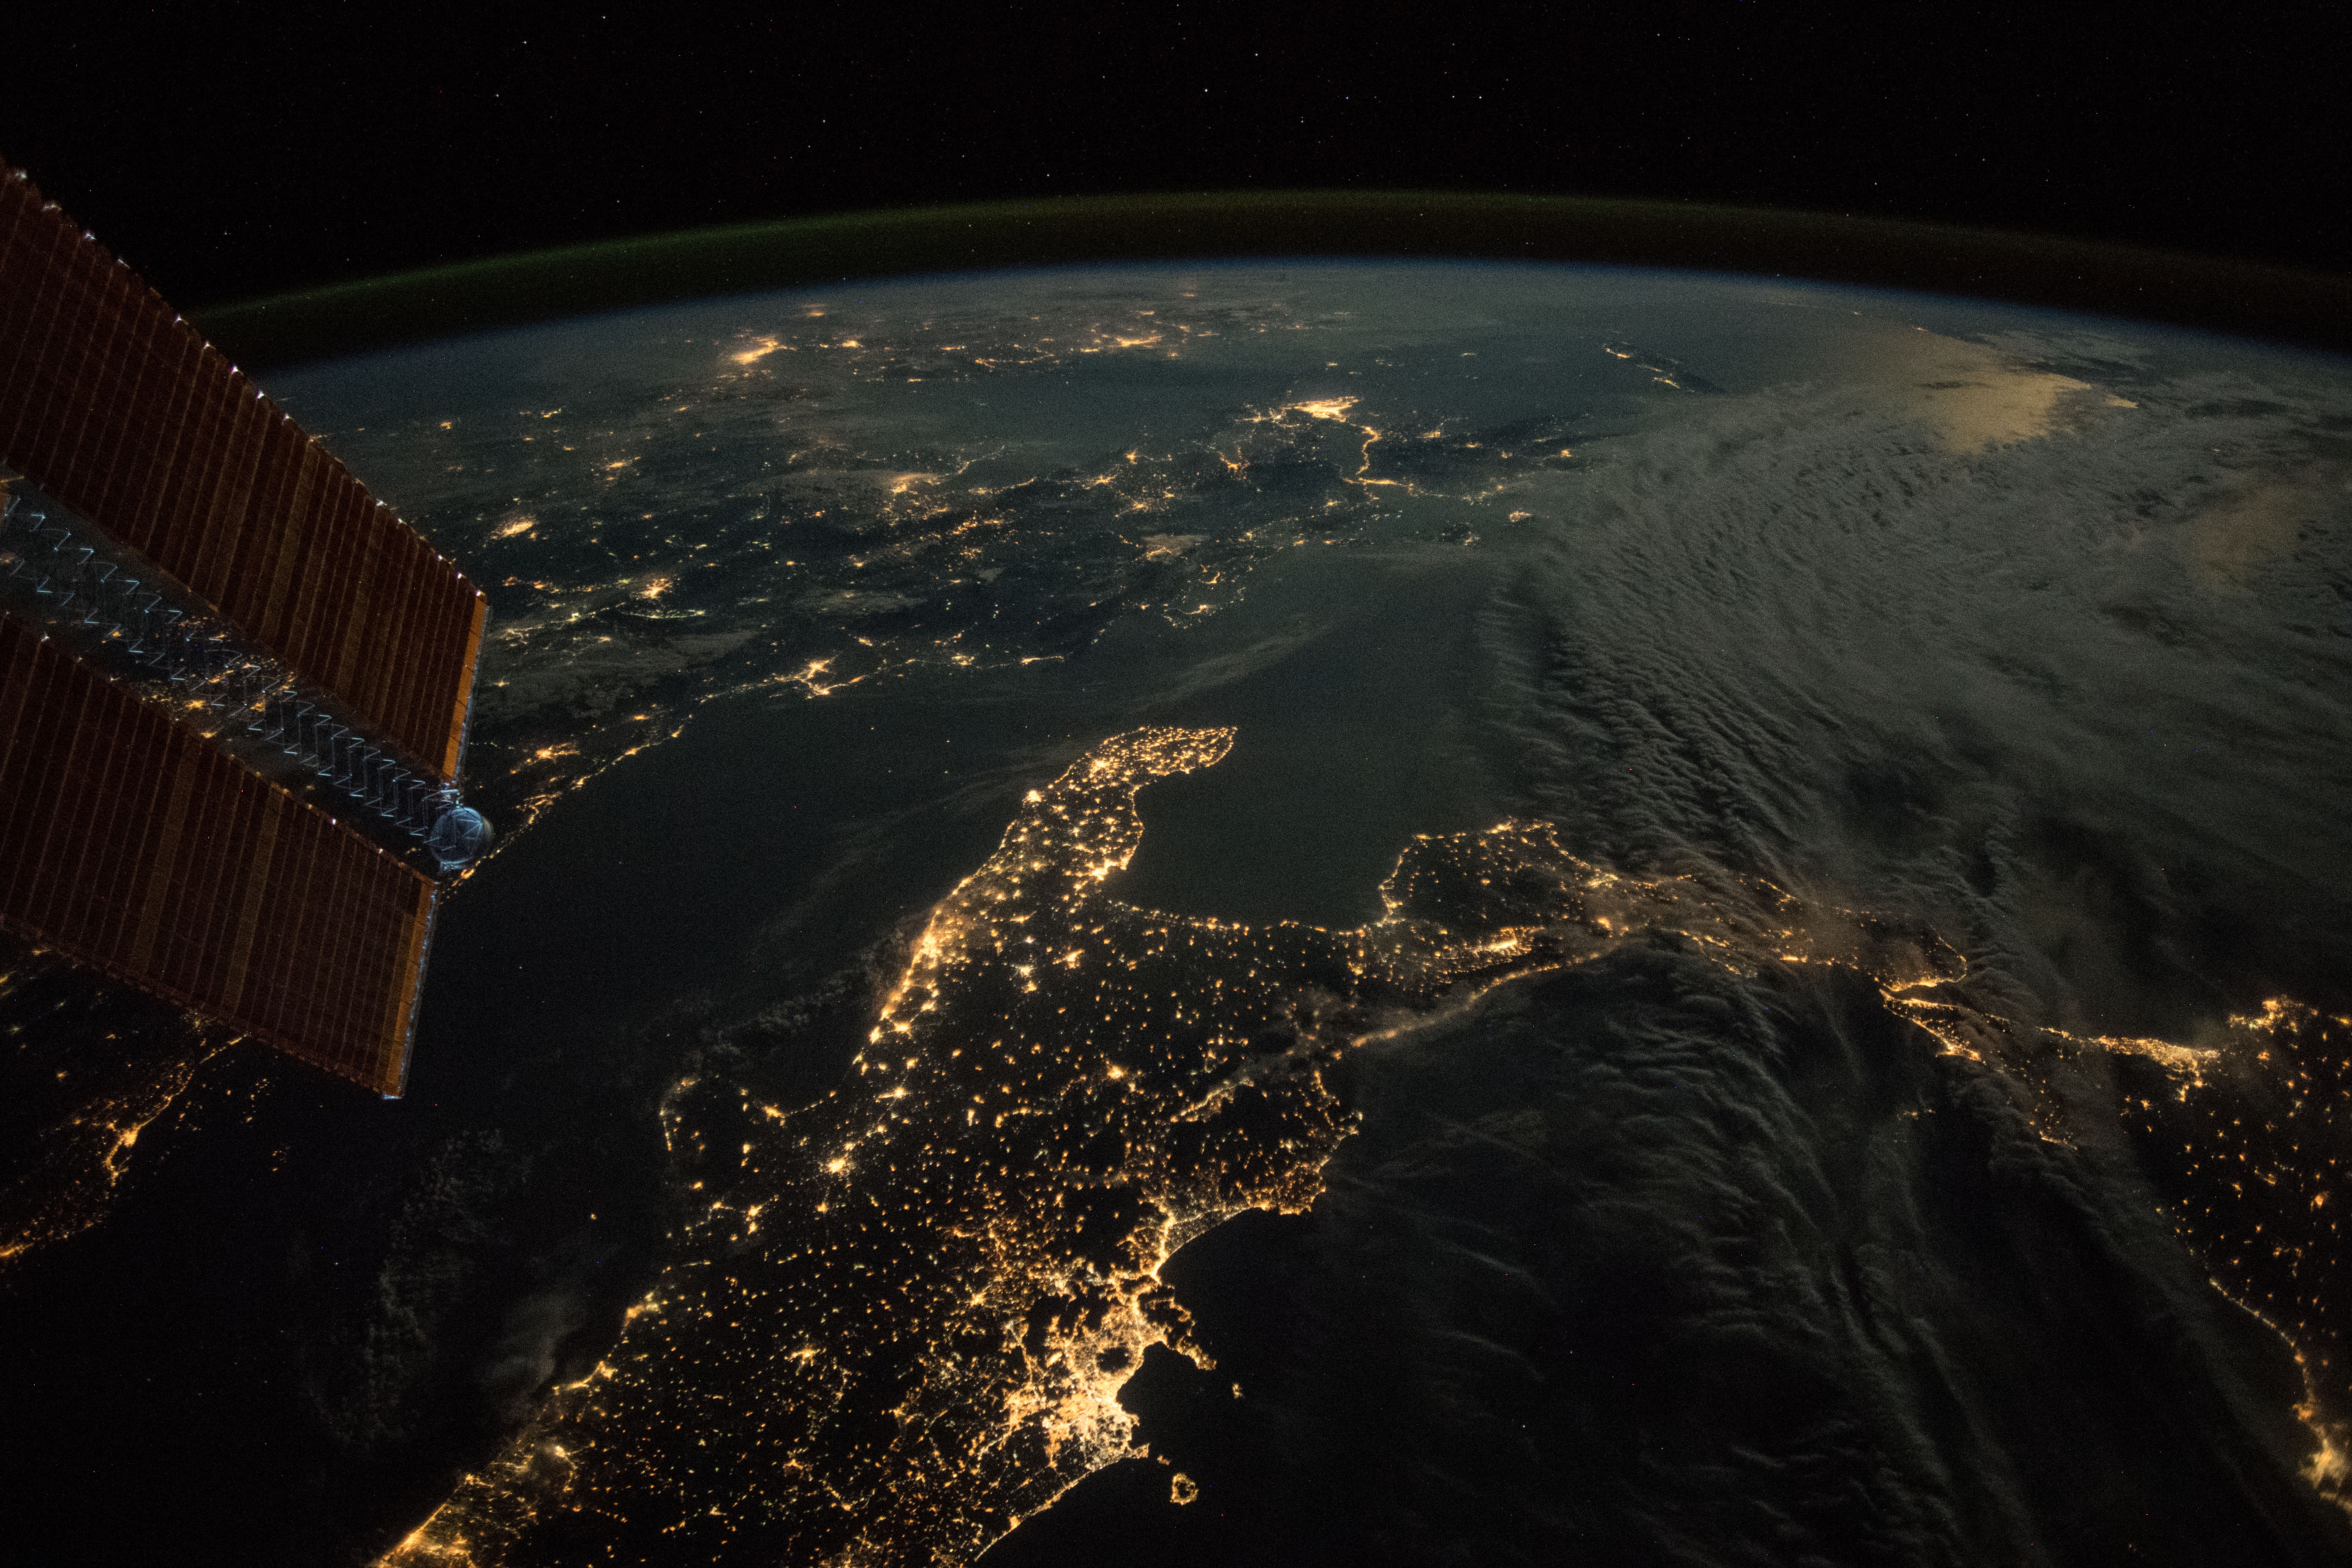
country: ITALY
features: NAPLES, BARI, TIRANA, CATANIA, PALERMO, ATHENS, ADRIATIC SEA, IONIAN SEA, TYRRHENIAN SEA, MEDITERRANEAN SEA, NIGHT, EARTH LIMB
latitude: 40.1
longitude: 17.7
